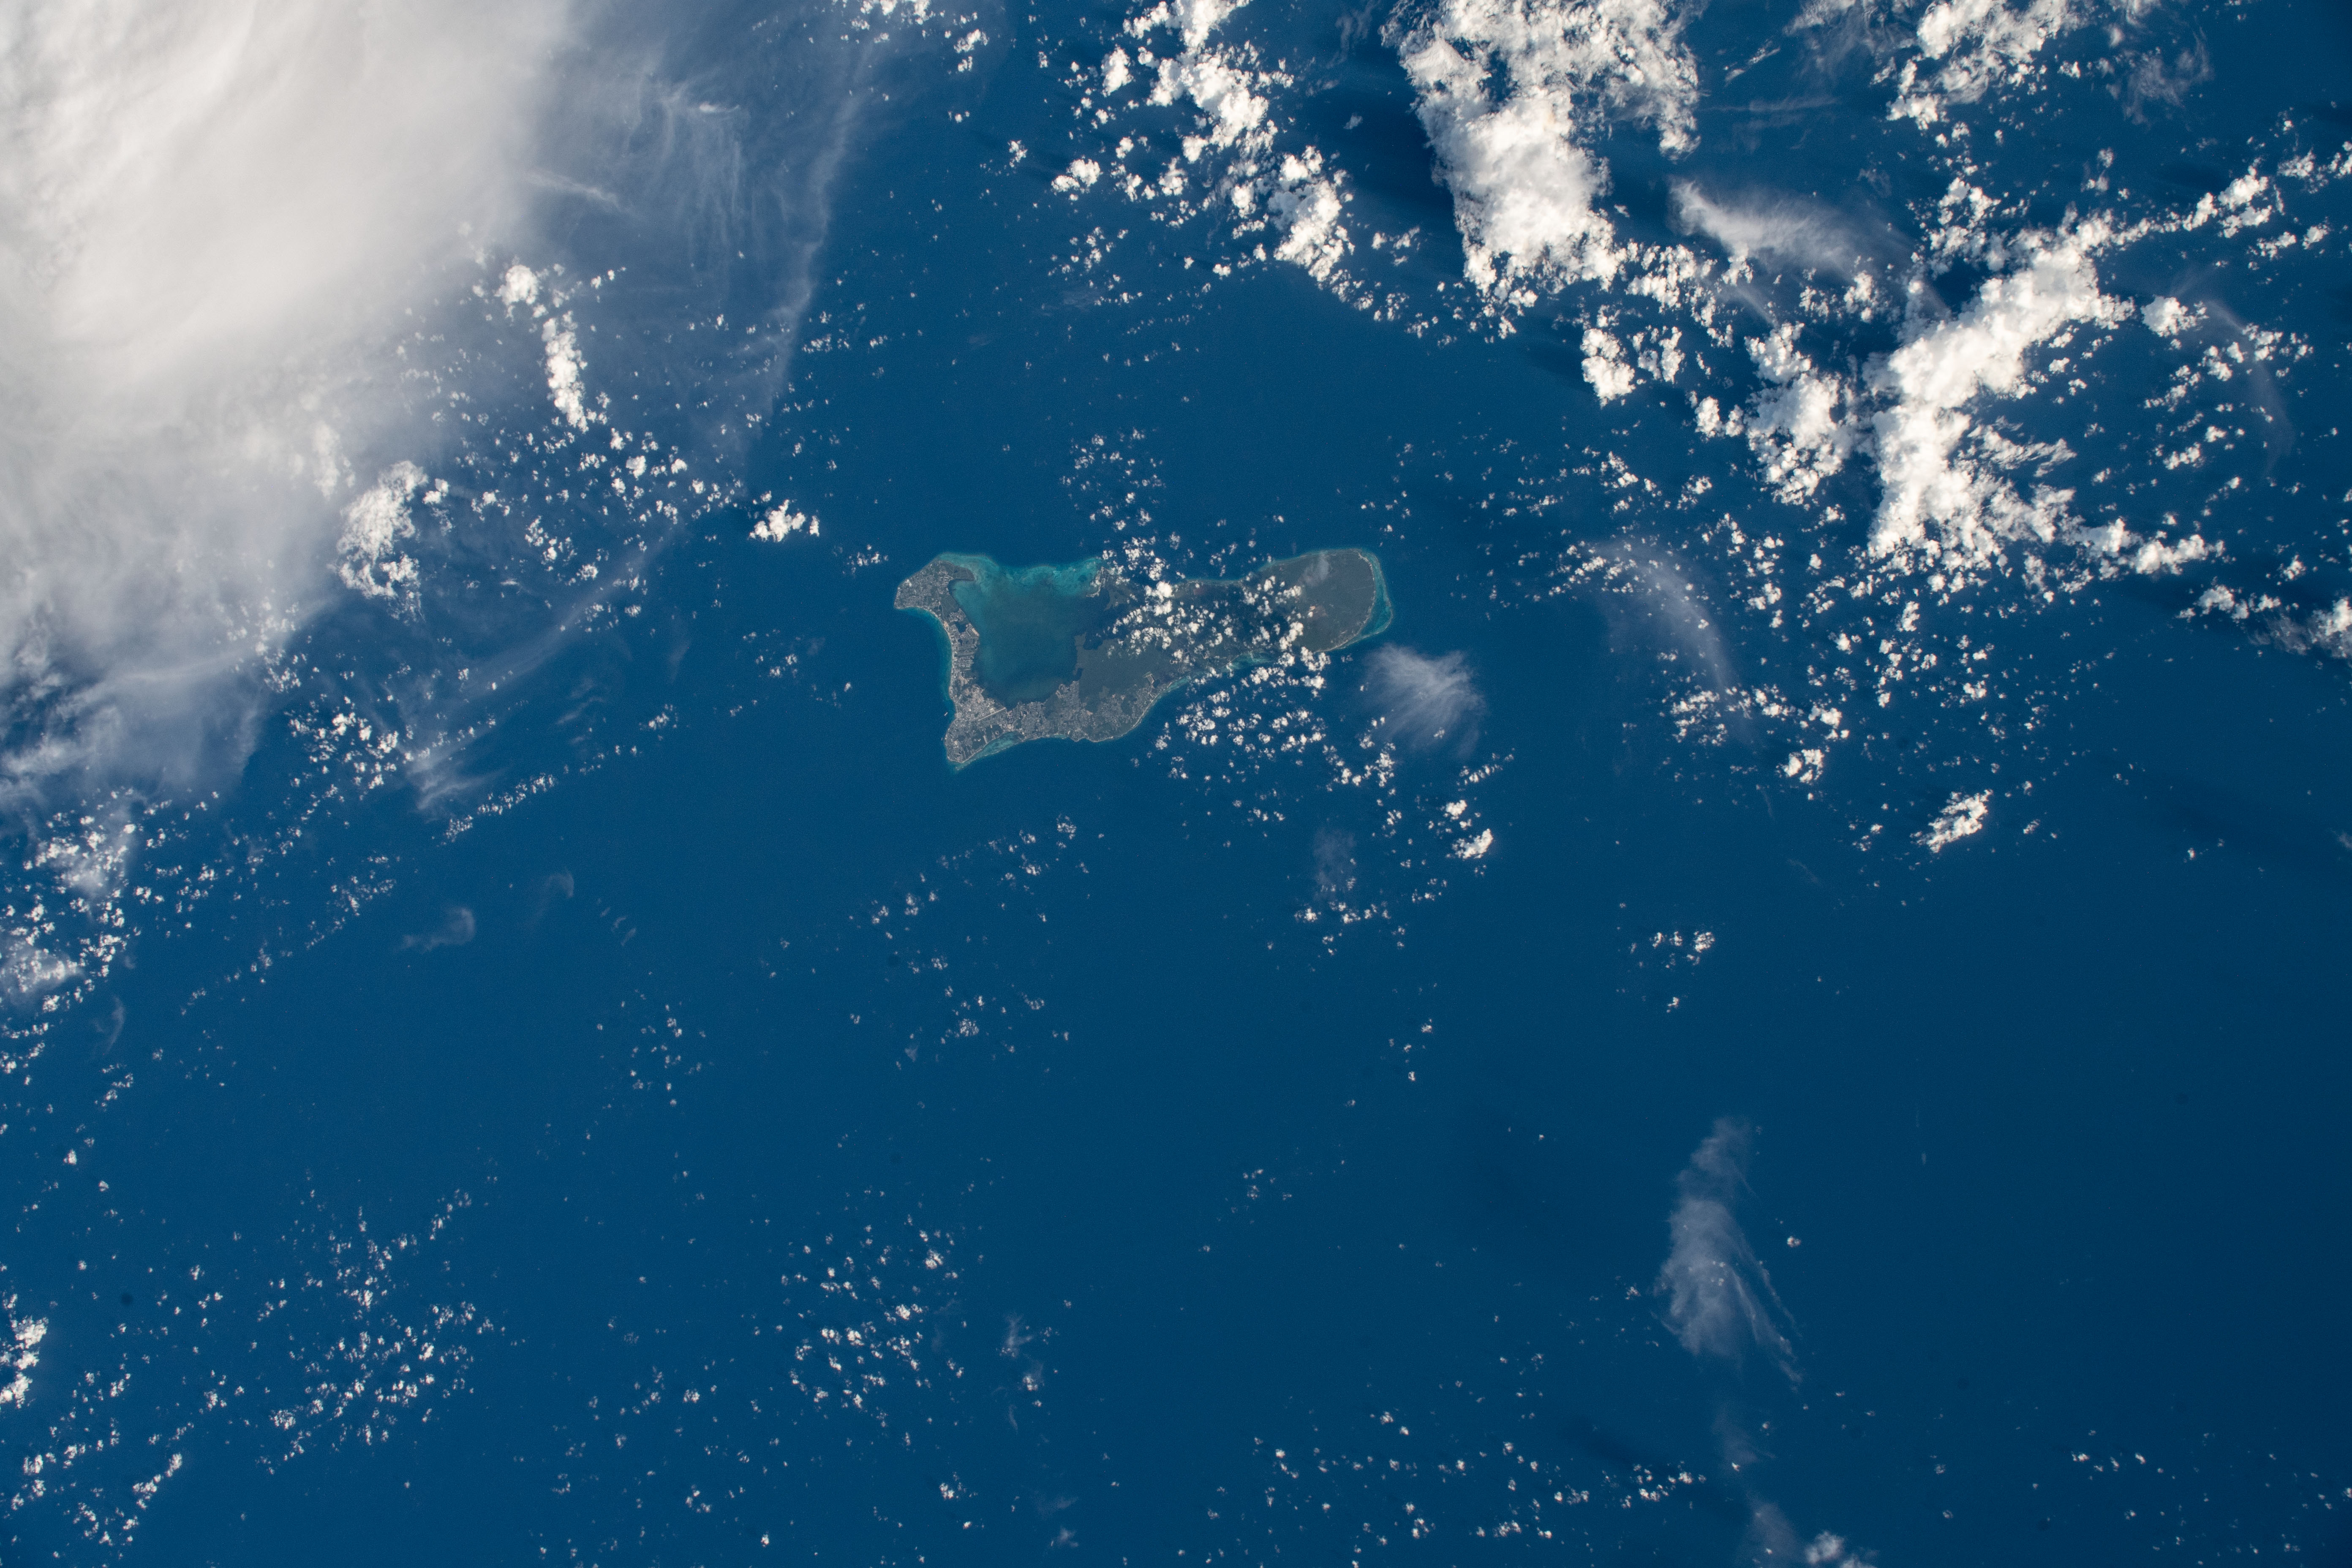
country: CAYMAN ISLANDS
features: CAYMAN ISLANDS
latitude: 19.3
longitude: -81.2
